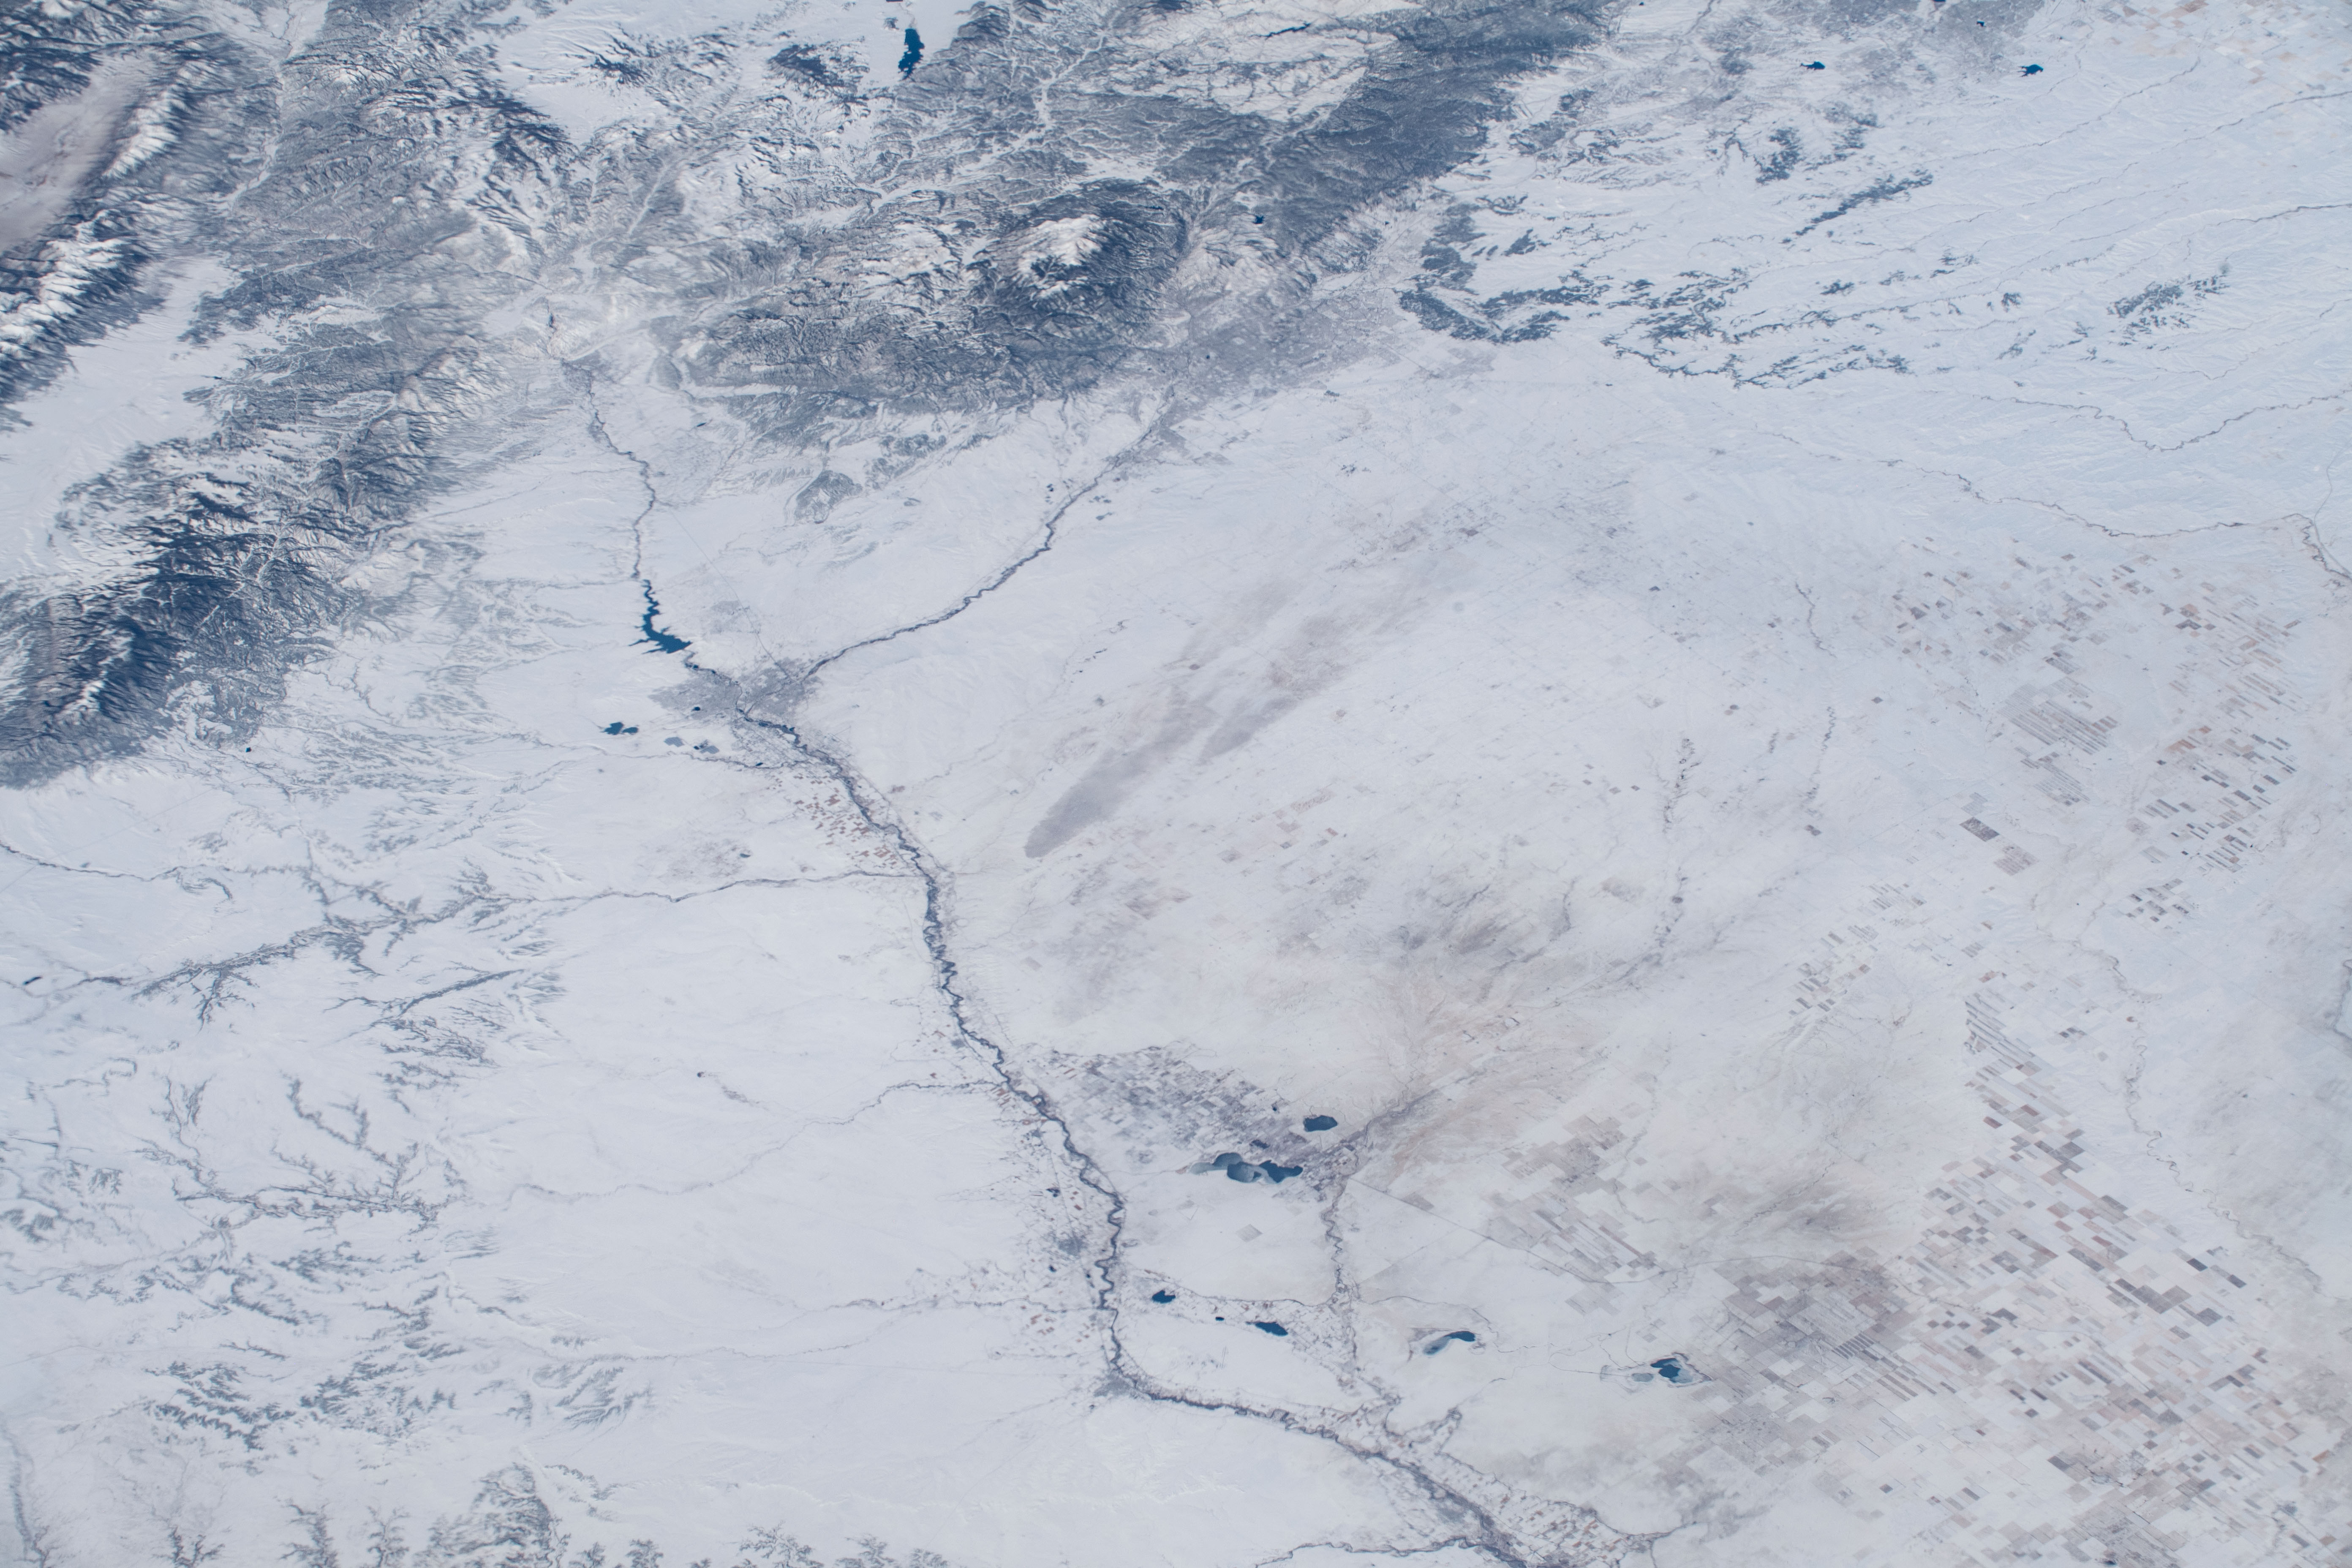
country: USA-COLORADO
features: FORT CARSON, COLORADO SPRINGS, PUEBLO RESERVOIR, COLORADO
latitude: 38.4
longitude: -104.2
